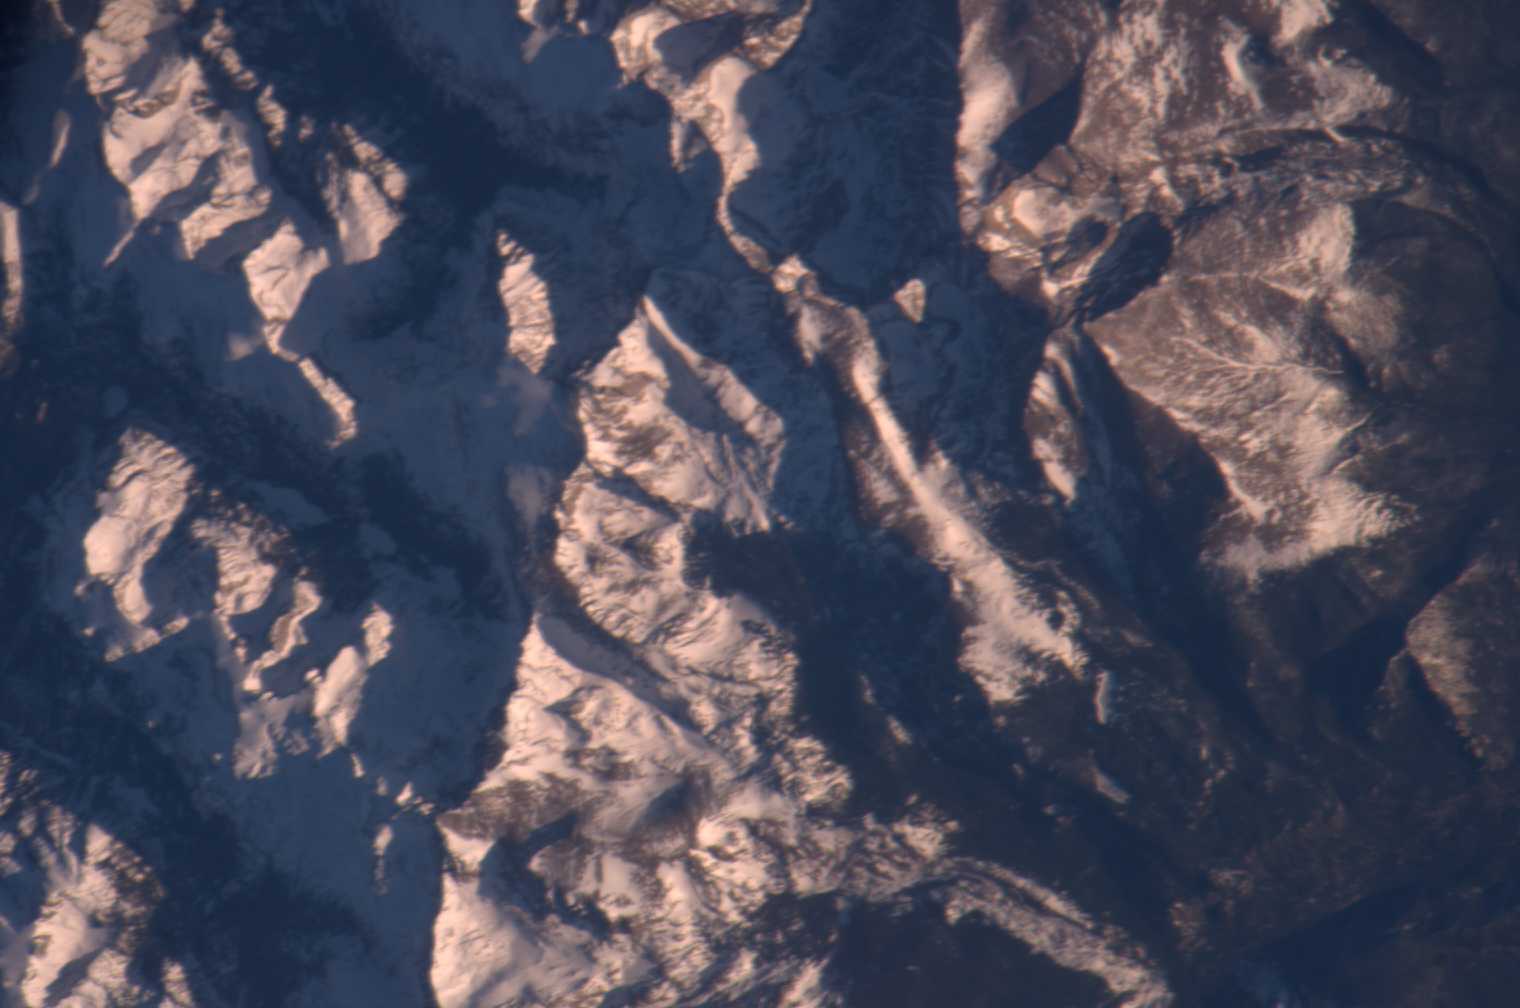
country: USA-COLORADO
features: ROCKY MTS., MOUNT ALICE
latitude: 40.2
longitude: -105.6
